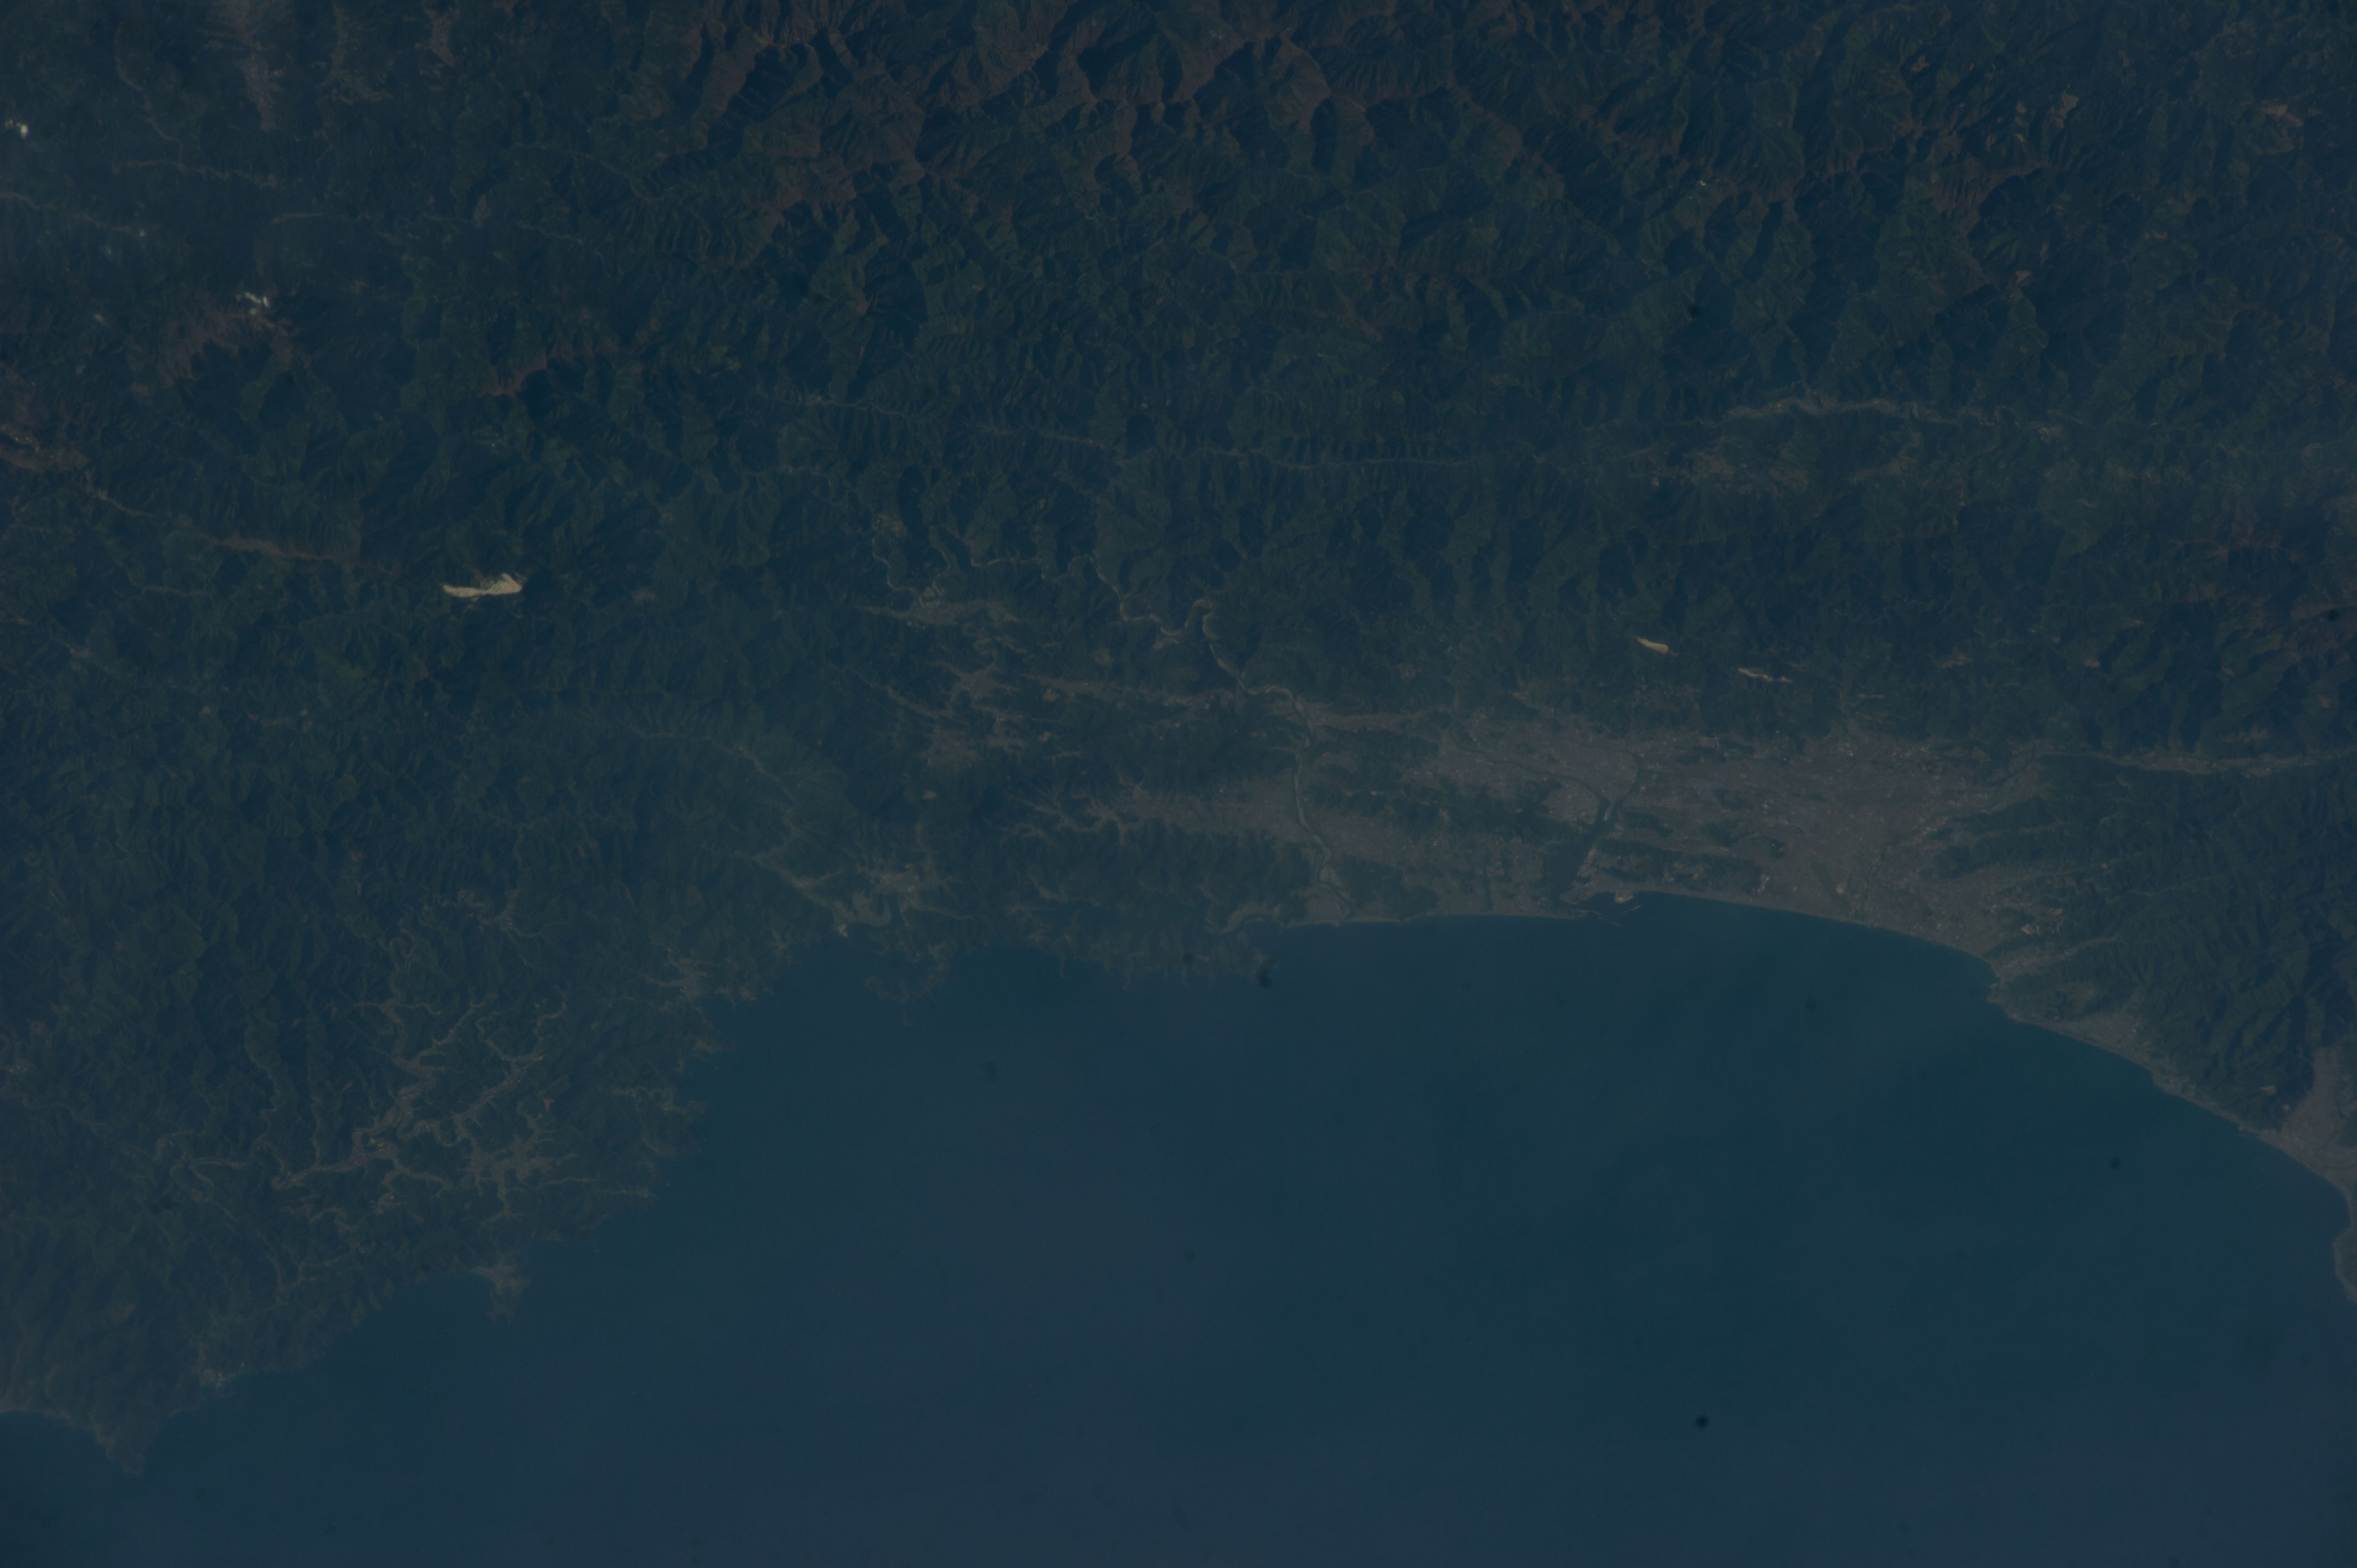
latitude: 33.5
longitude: 133.4
